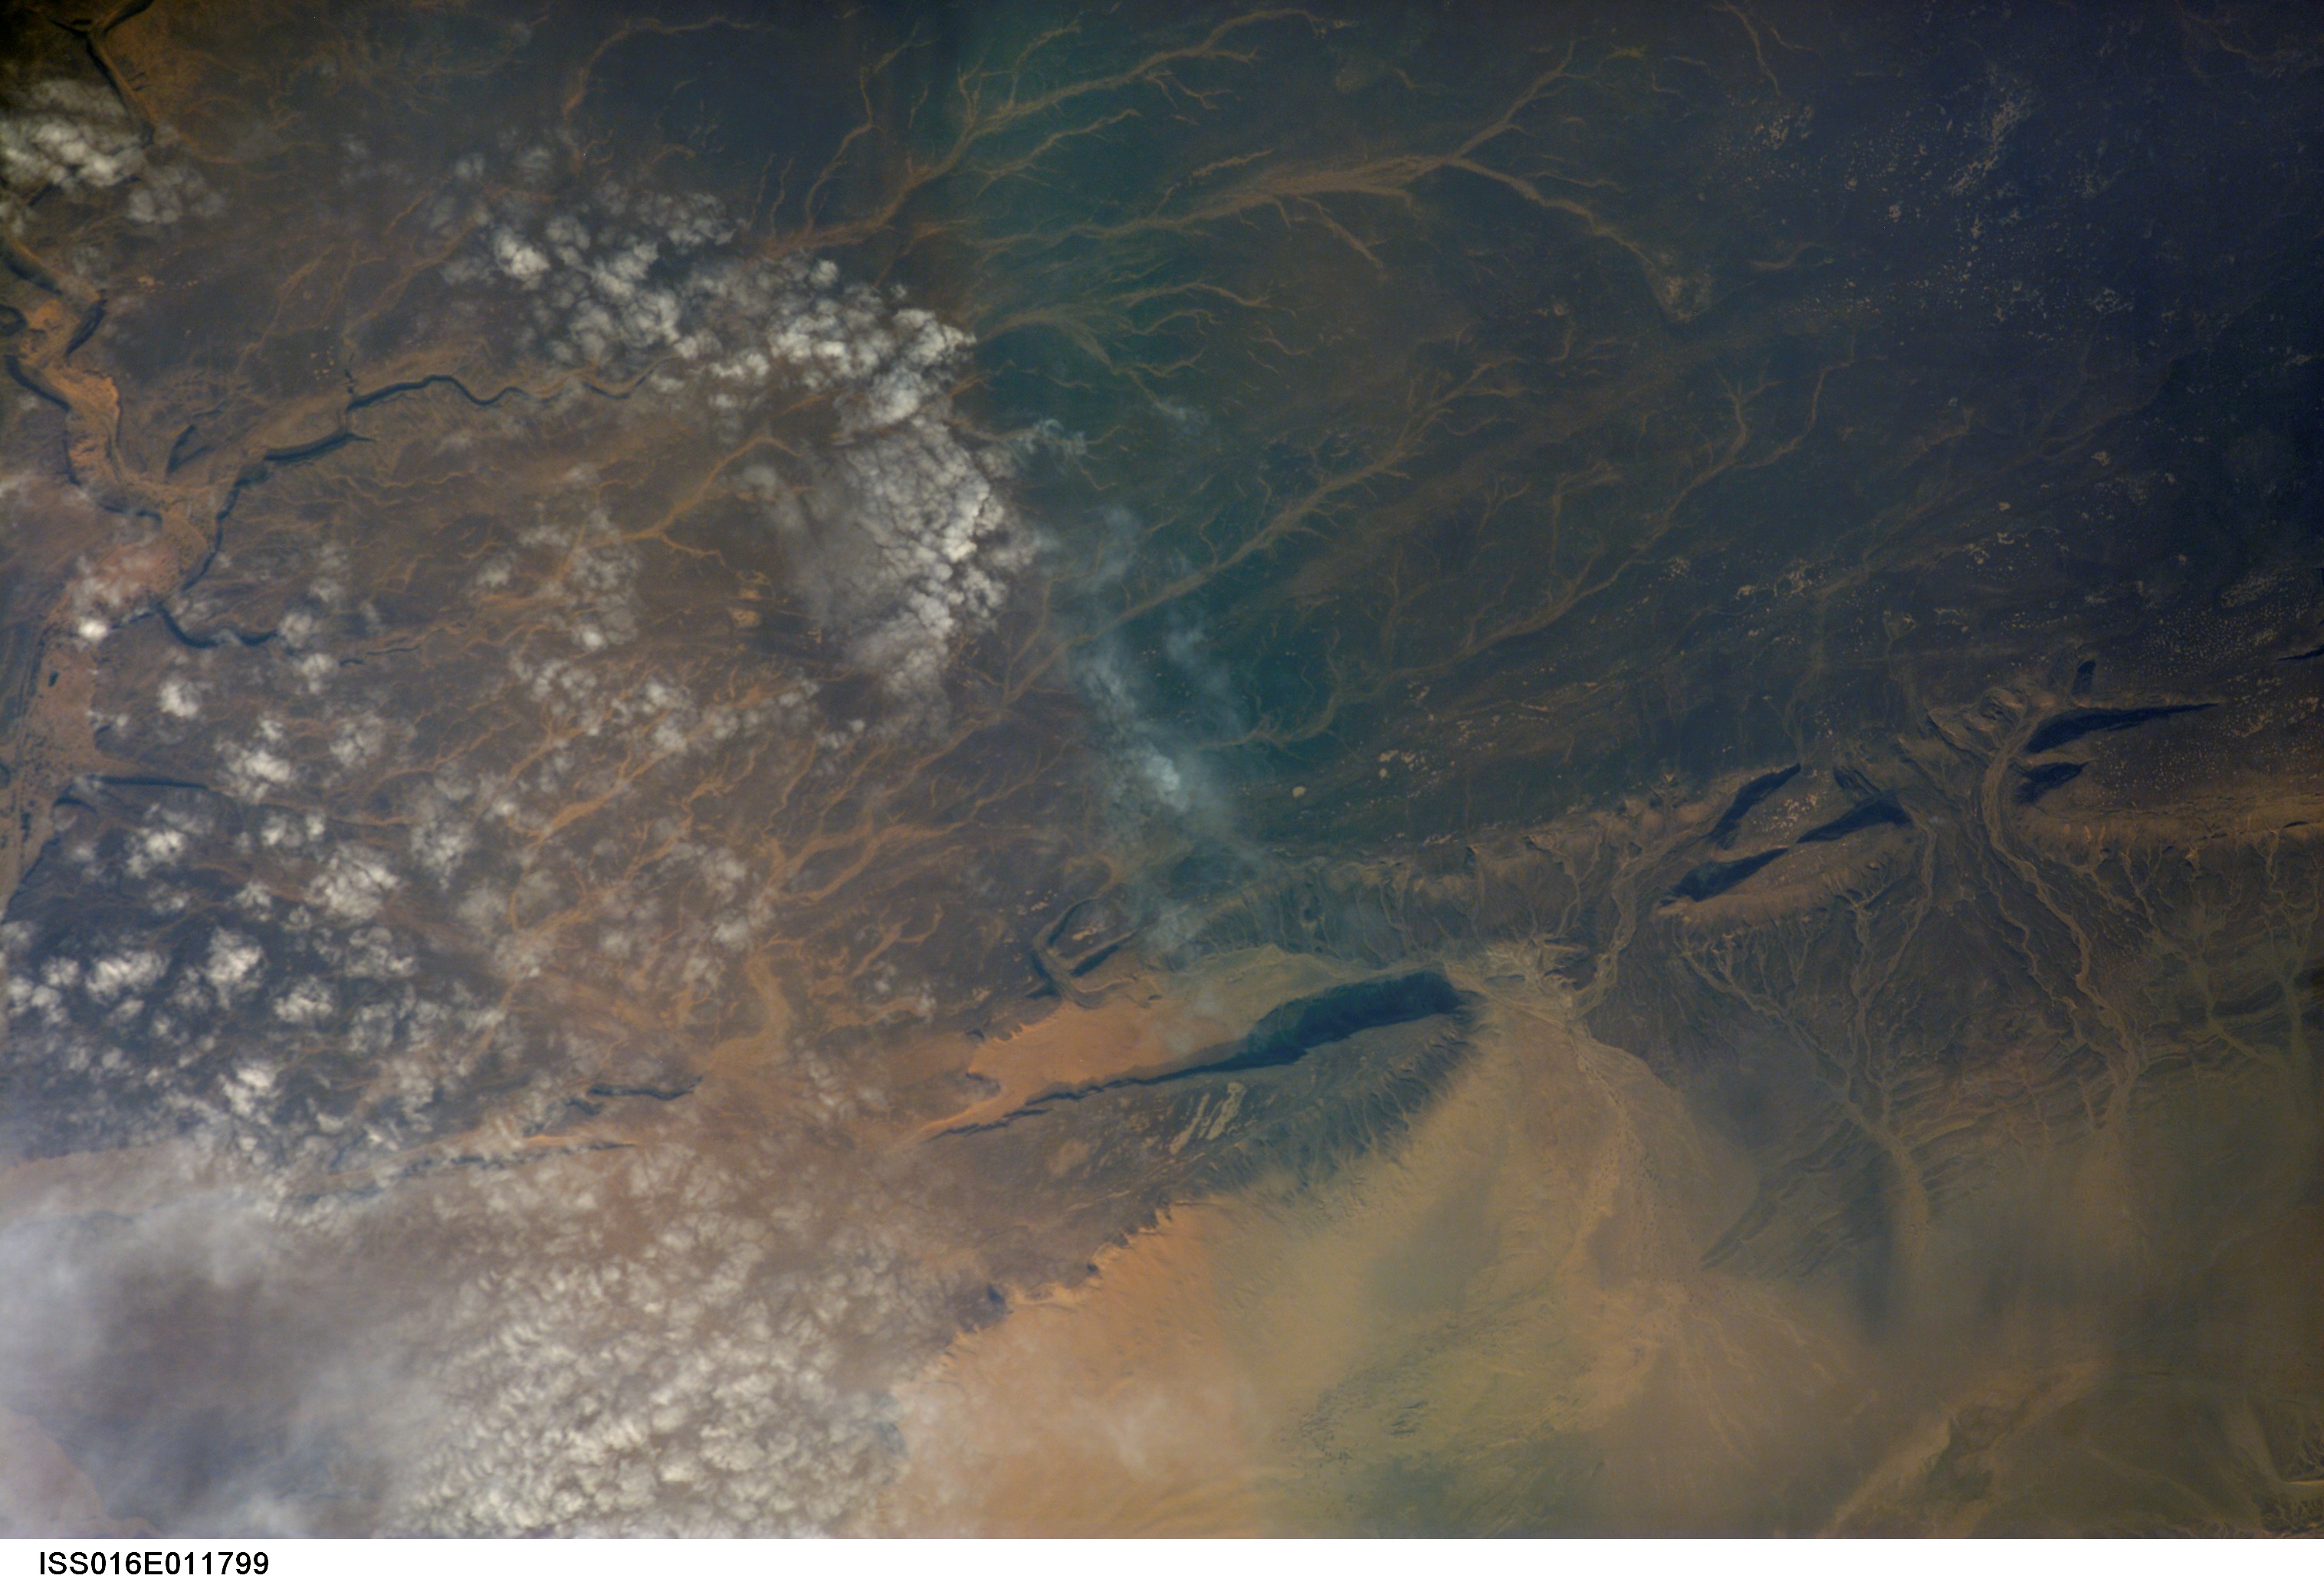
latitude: 21.0
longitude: -11.7
